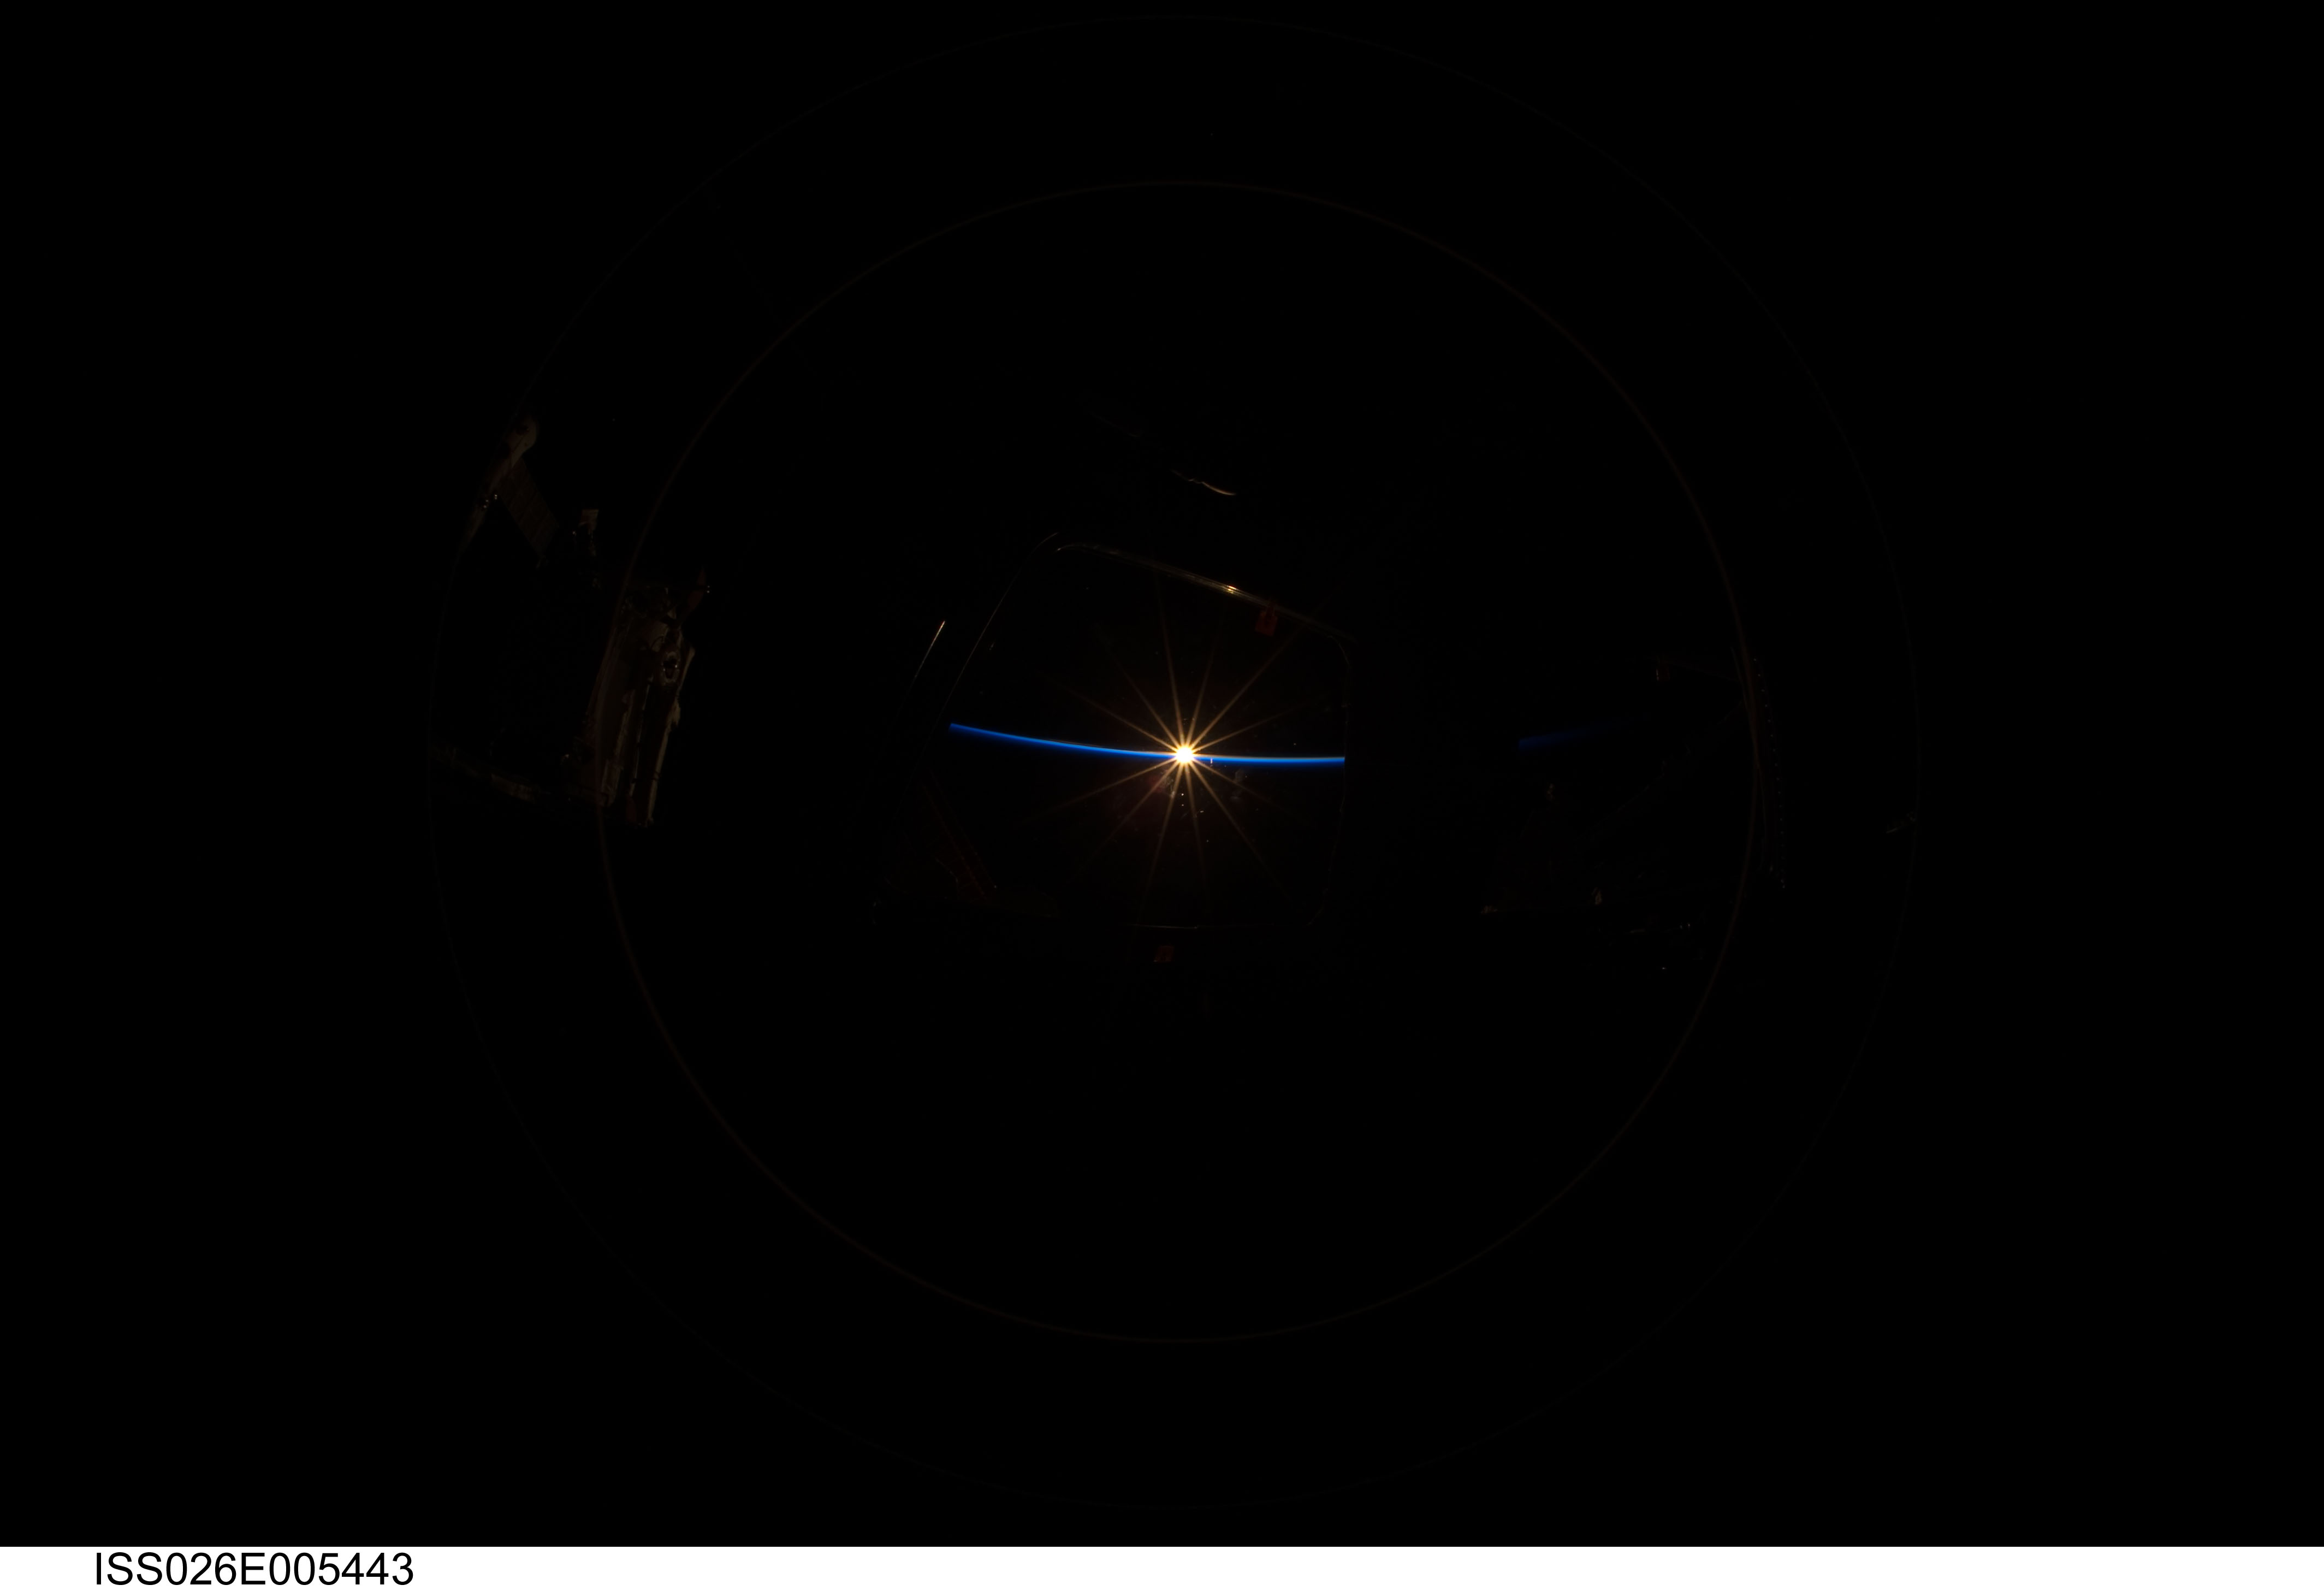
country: ASIA
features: CUPOLA VIEW, PAN-ATMOSPHERIC LIMB, SUNRISE
